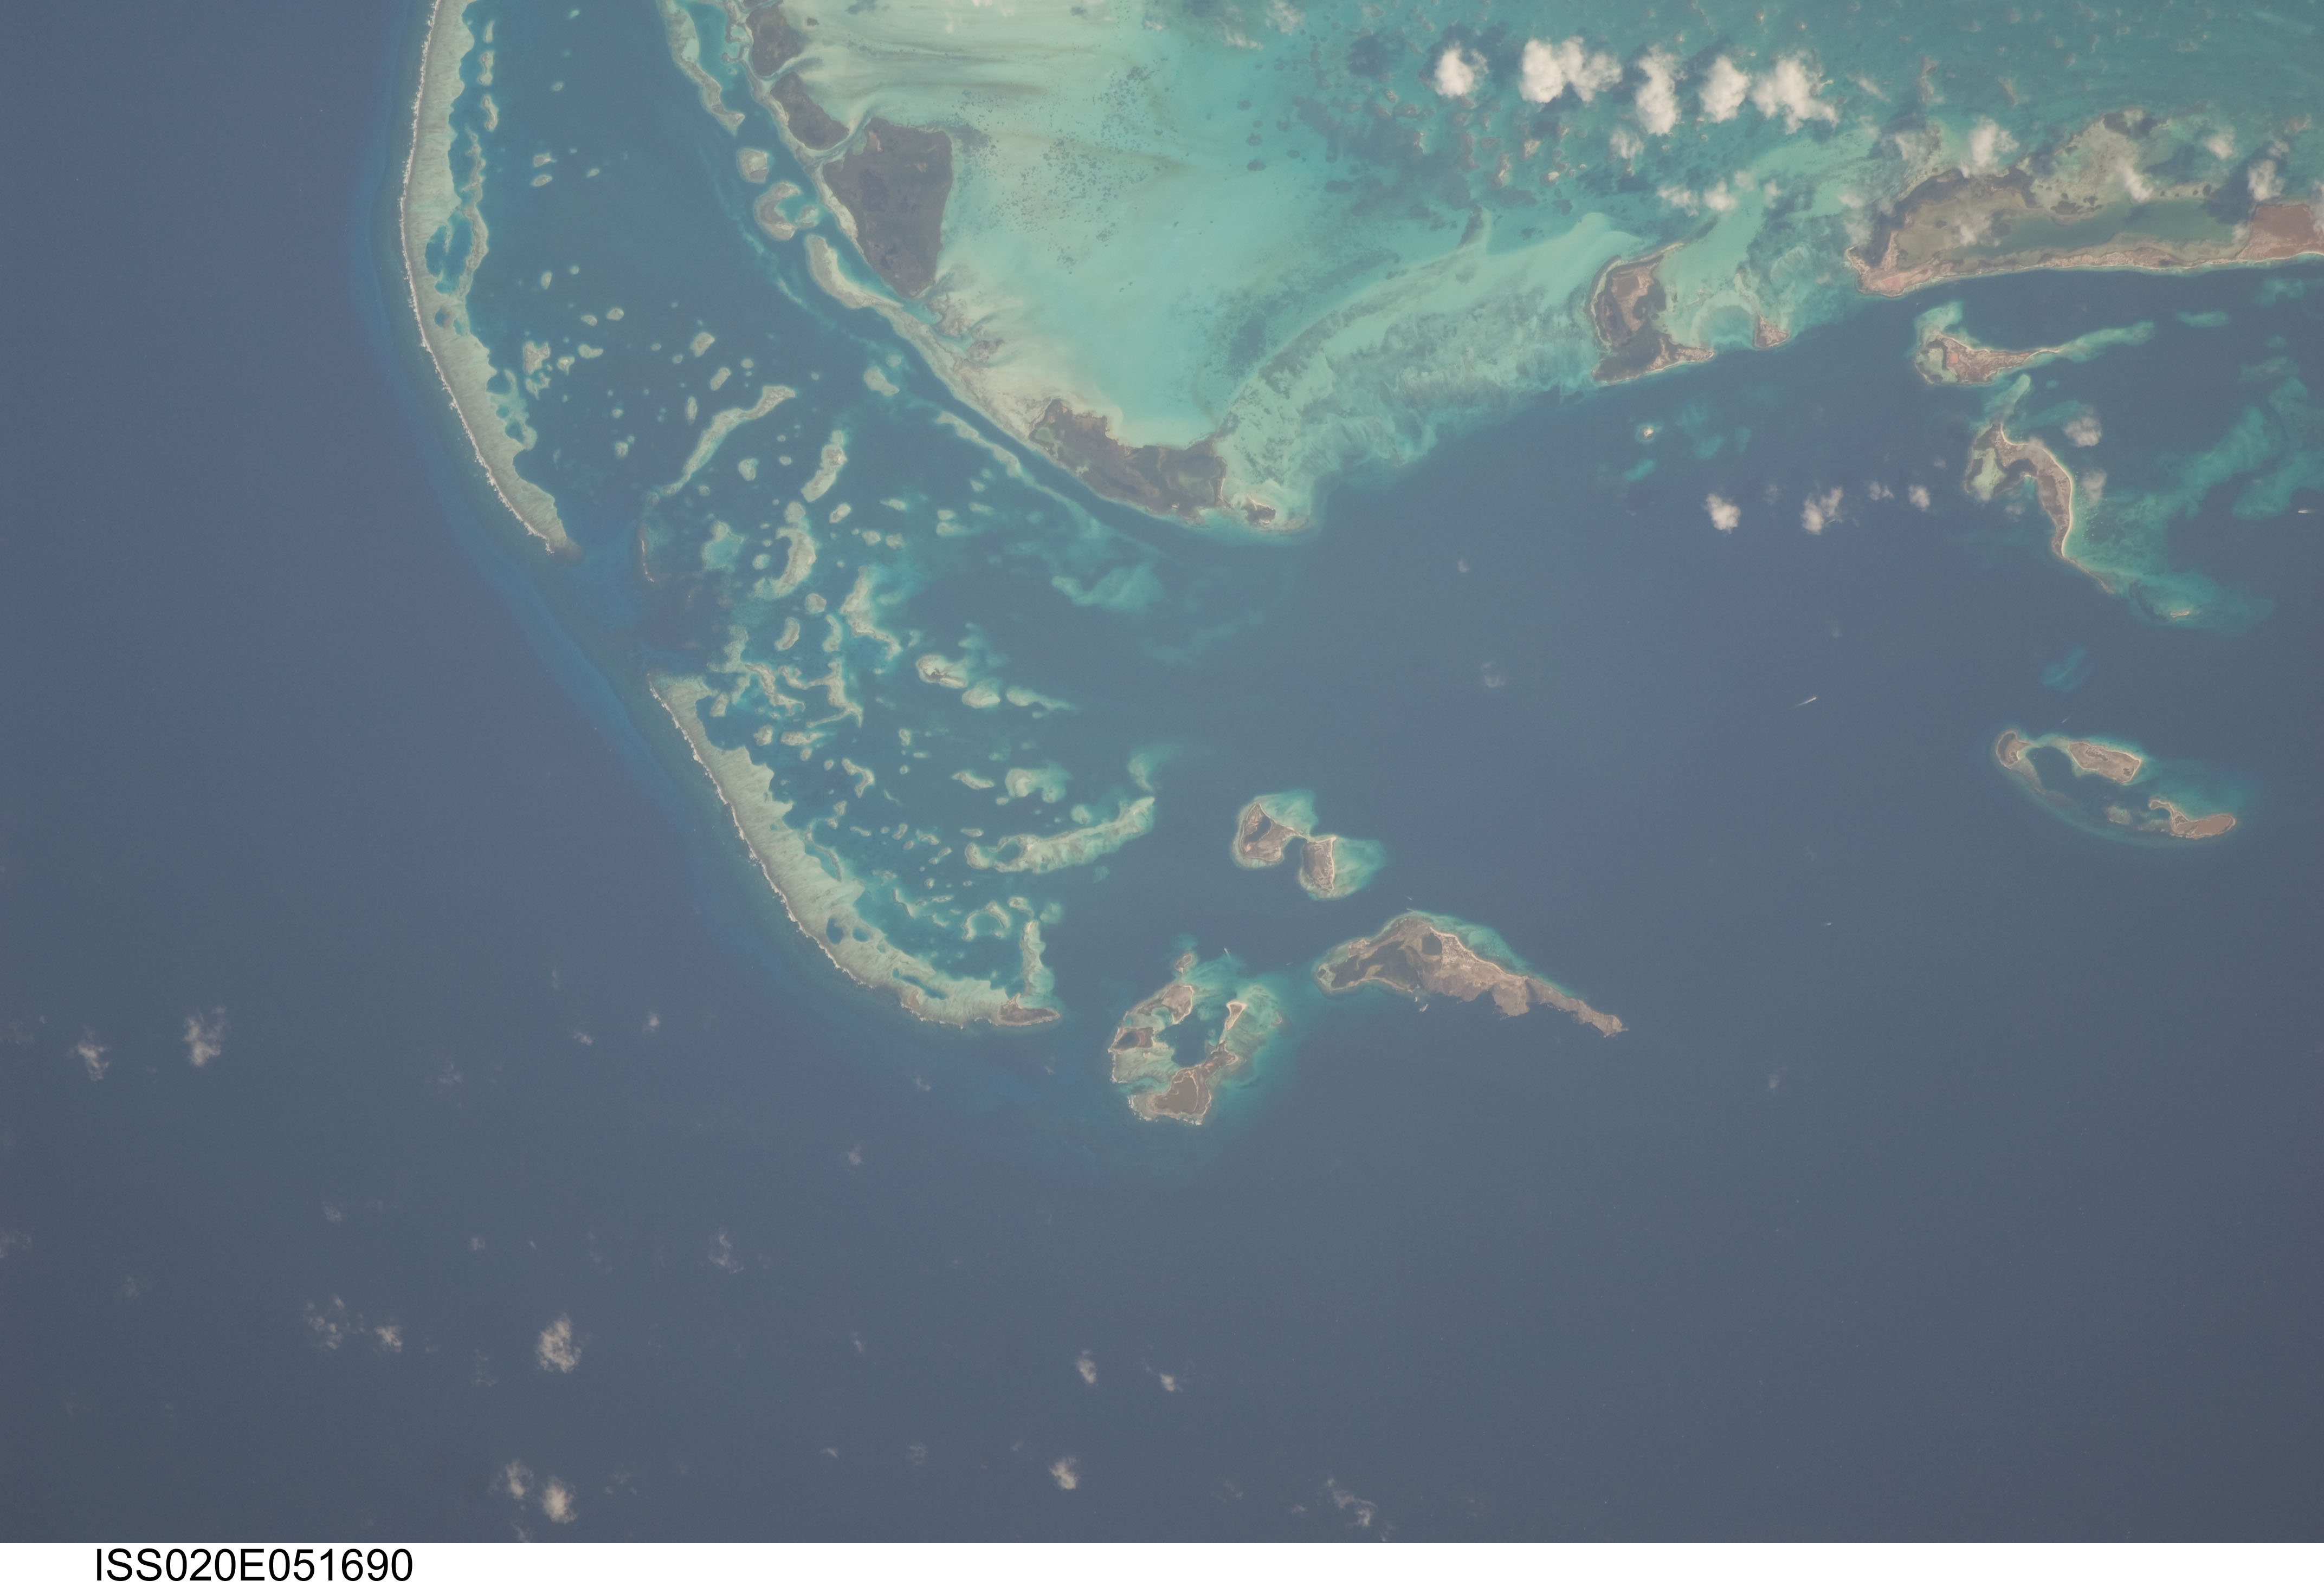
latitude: 11.9
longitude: -66.6
